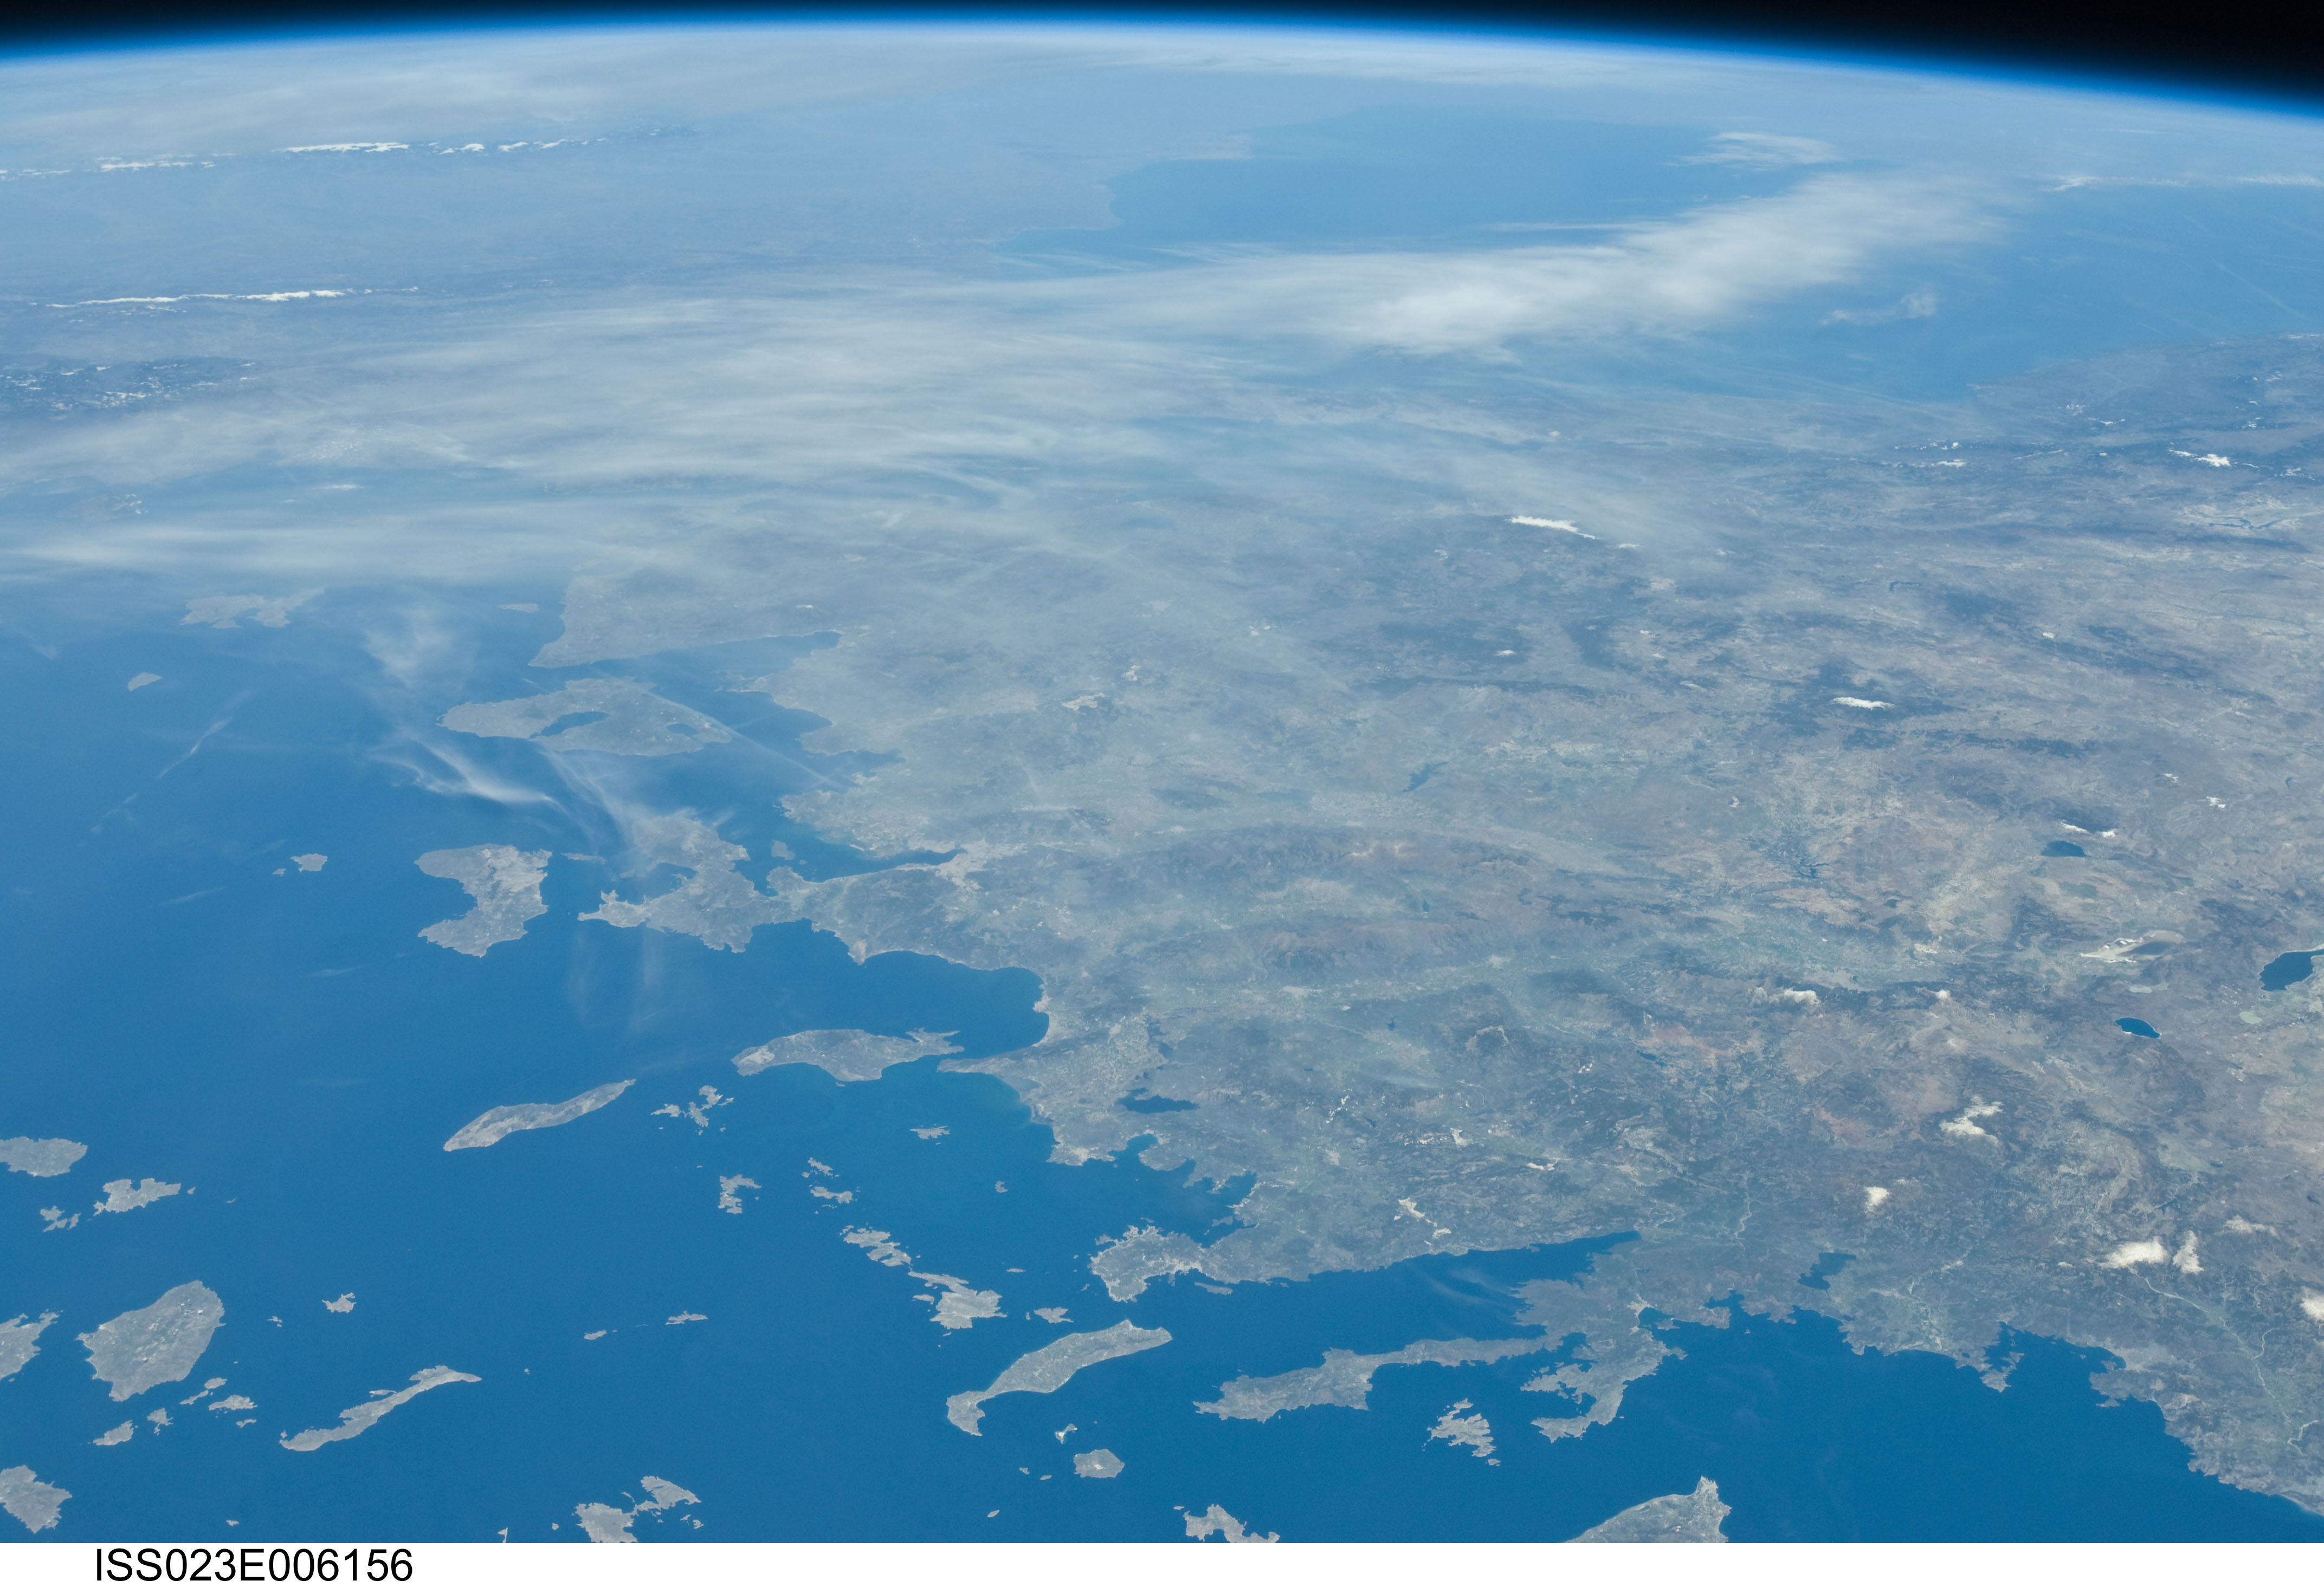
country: TURKEY
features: PAN-SALIHLI AREA, AEGEAN S., GREEK PENINSULAS
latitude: 38.5
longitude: 28.0
